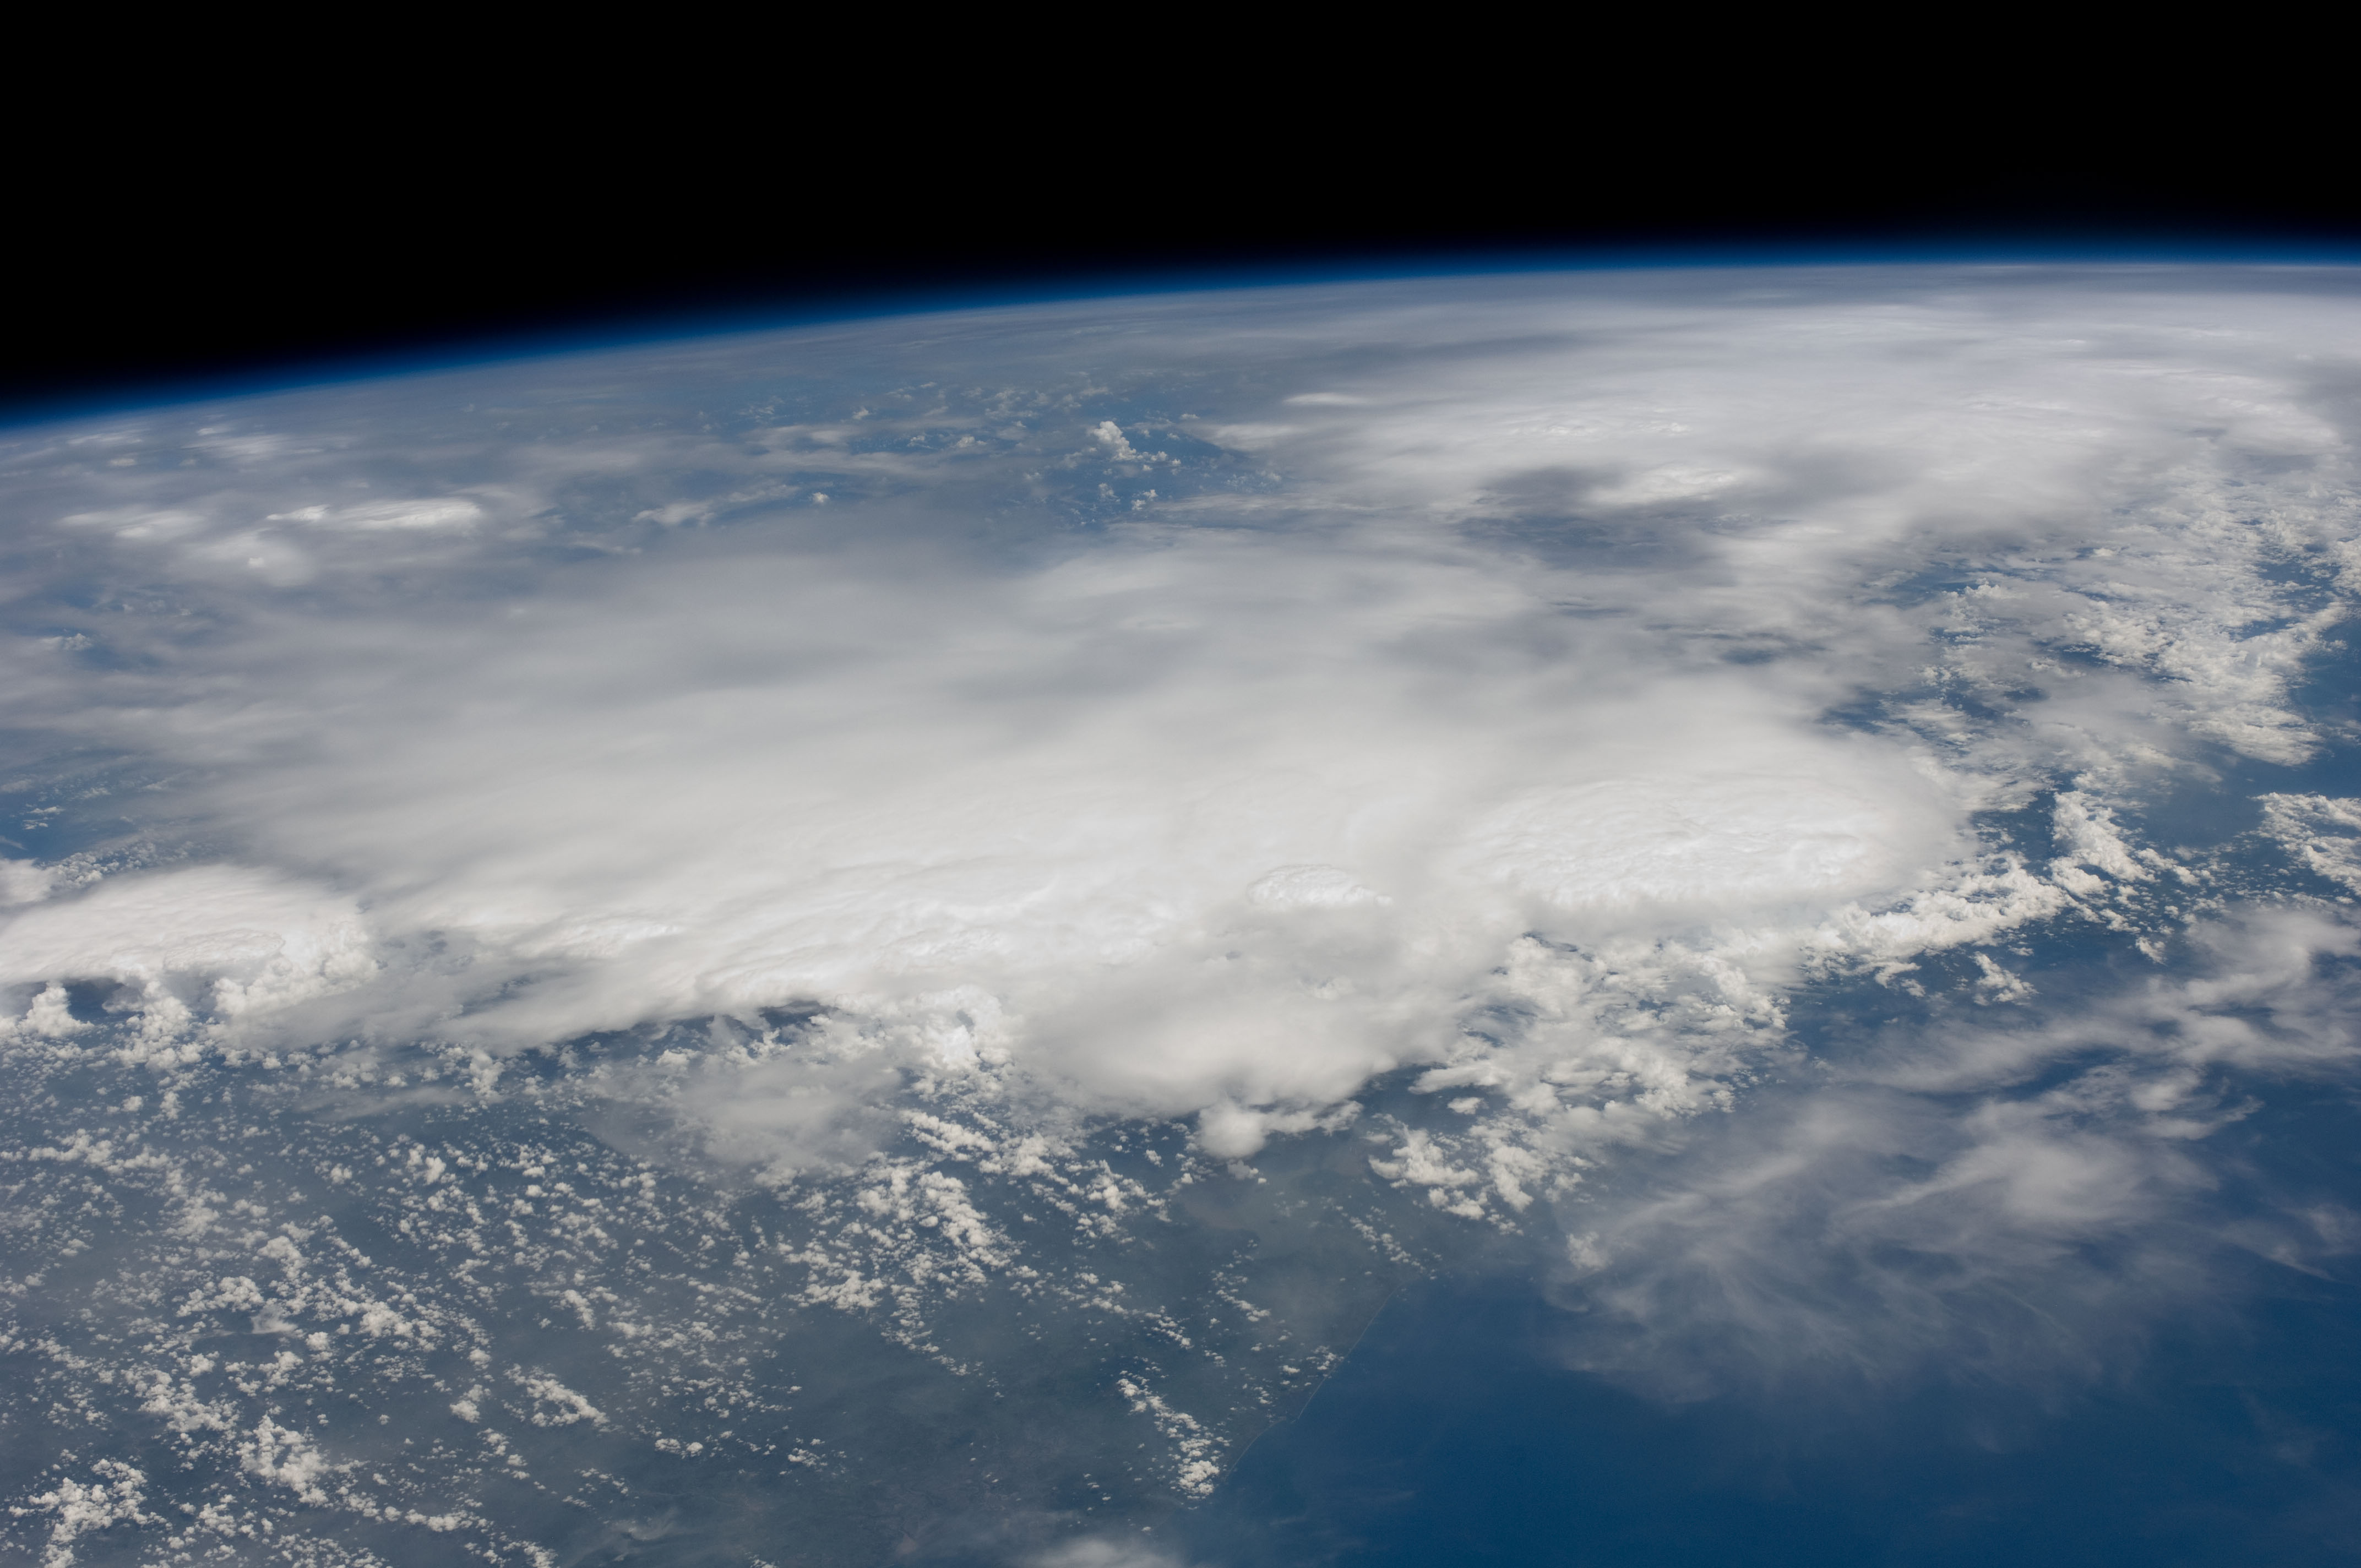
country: NICARAGUA
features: PAN- G. OF MEXICO, SEDIMENT, THUNDERSTORMS
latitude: 13.0
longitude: -85.5
